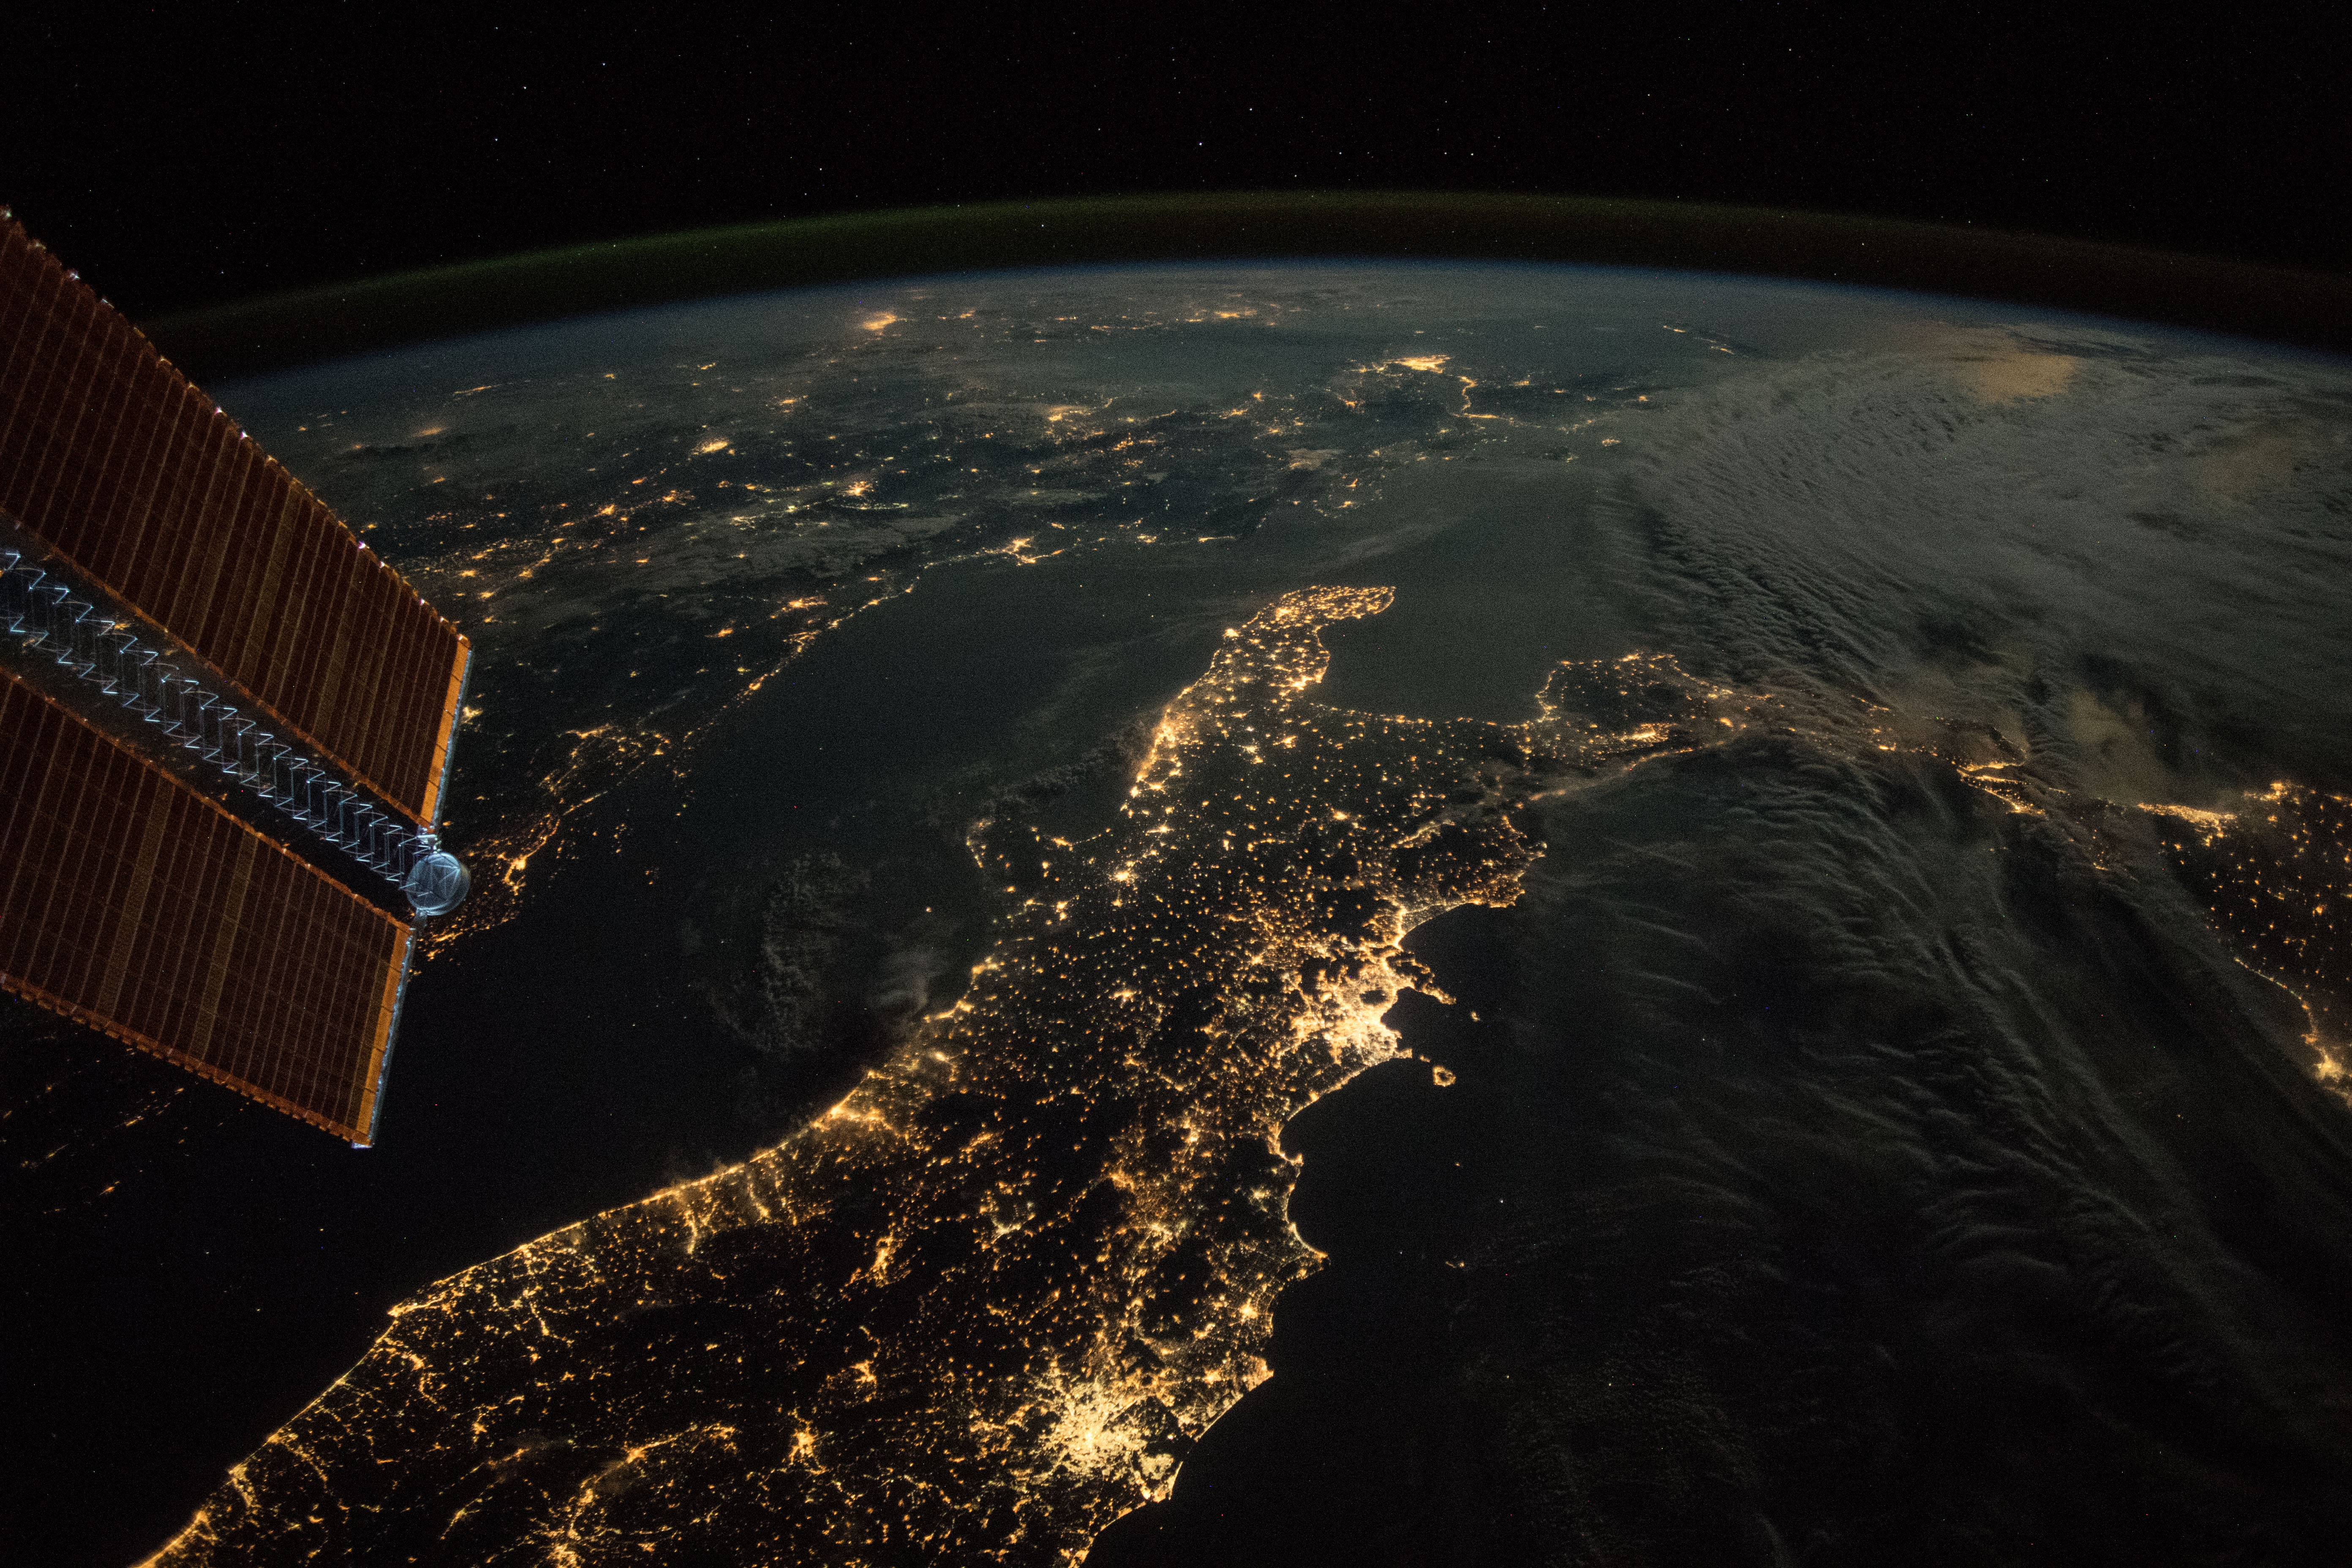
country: ITALY
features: ROME, NAPLES, BARI, TIRANA, CATANIA, PALERMO, ATHENS, ADRIATIC SEA, IONIAN SEA, TYRRHENIAN SEA, MEDITERRANEAN SEA, NIGHT, EARTH LIMB
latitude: 41.1
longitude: 16.6
